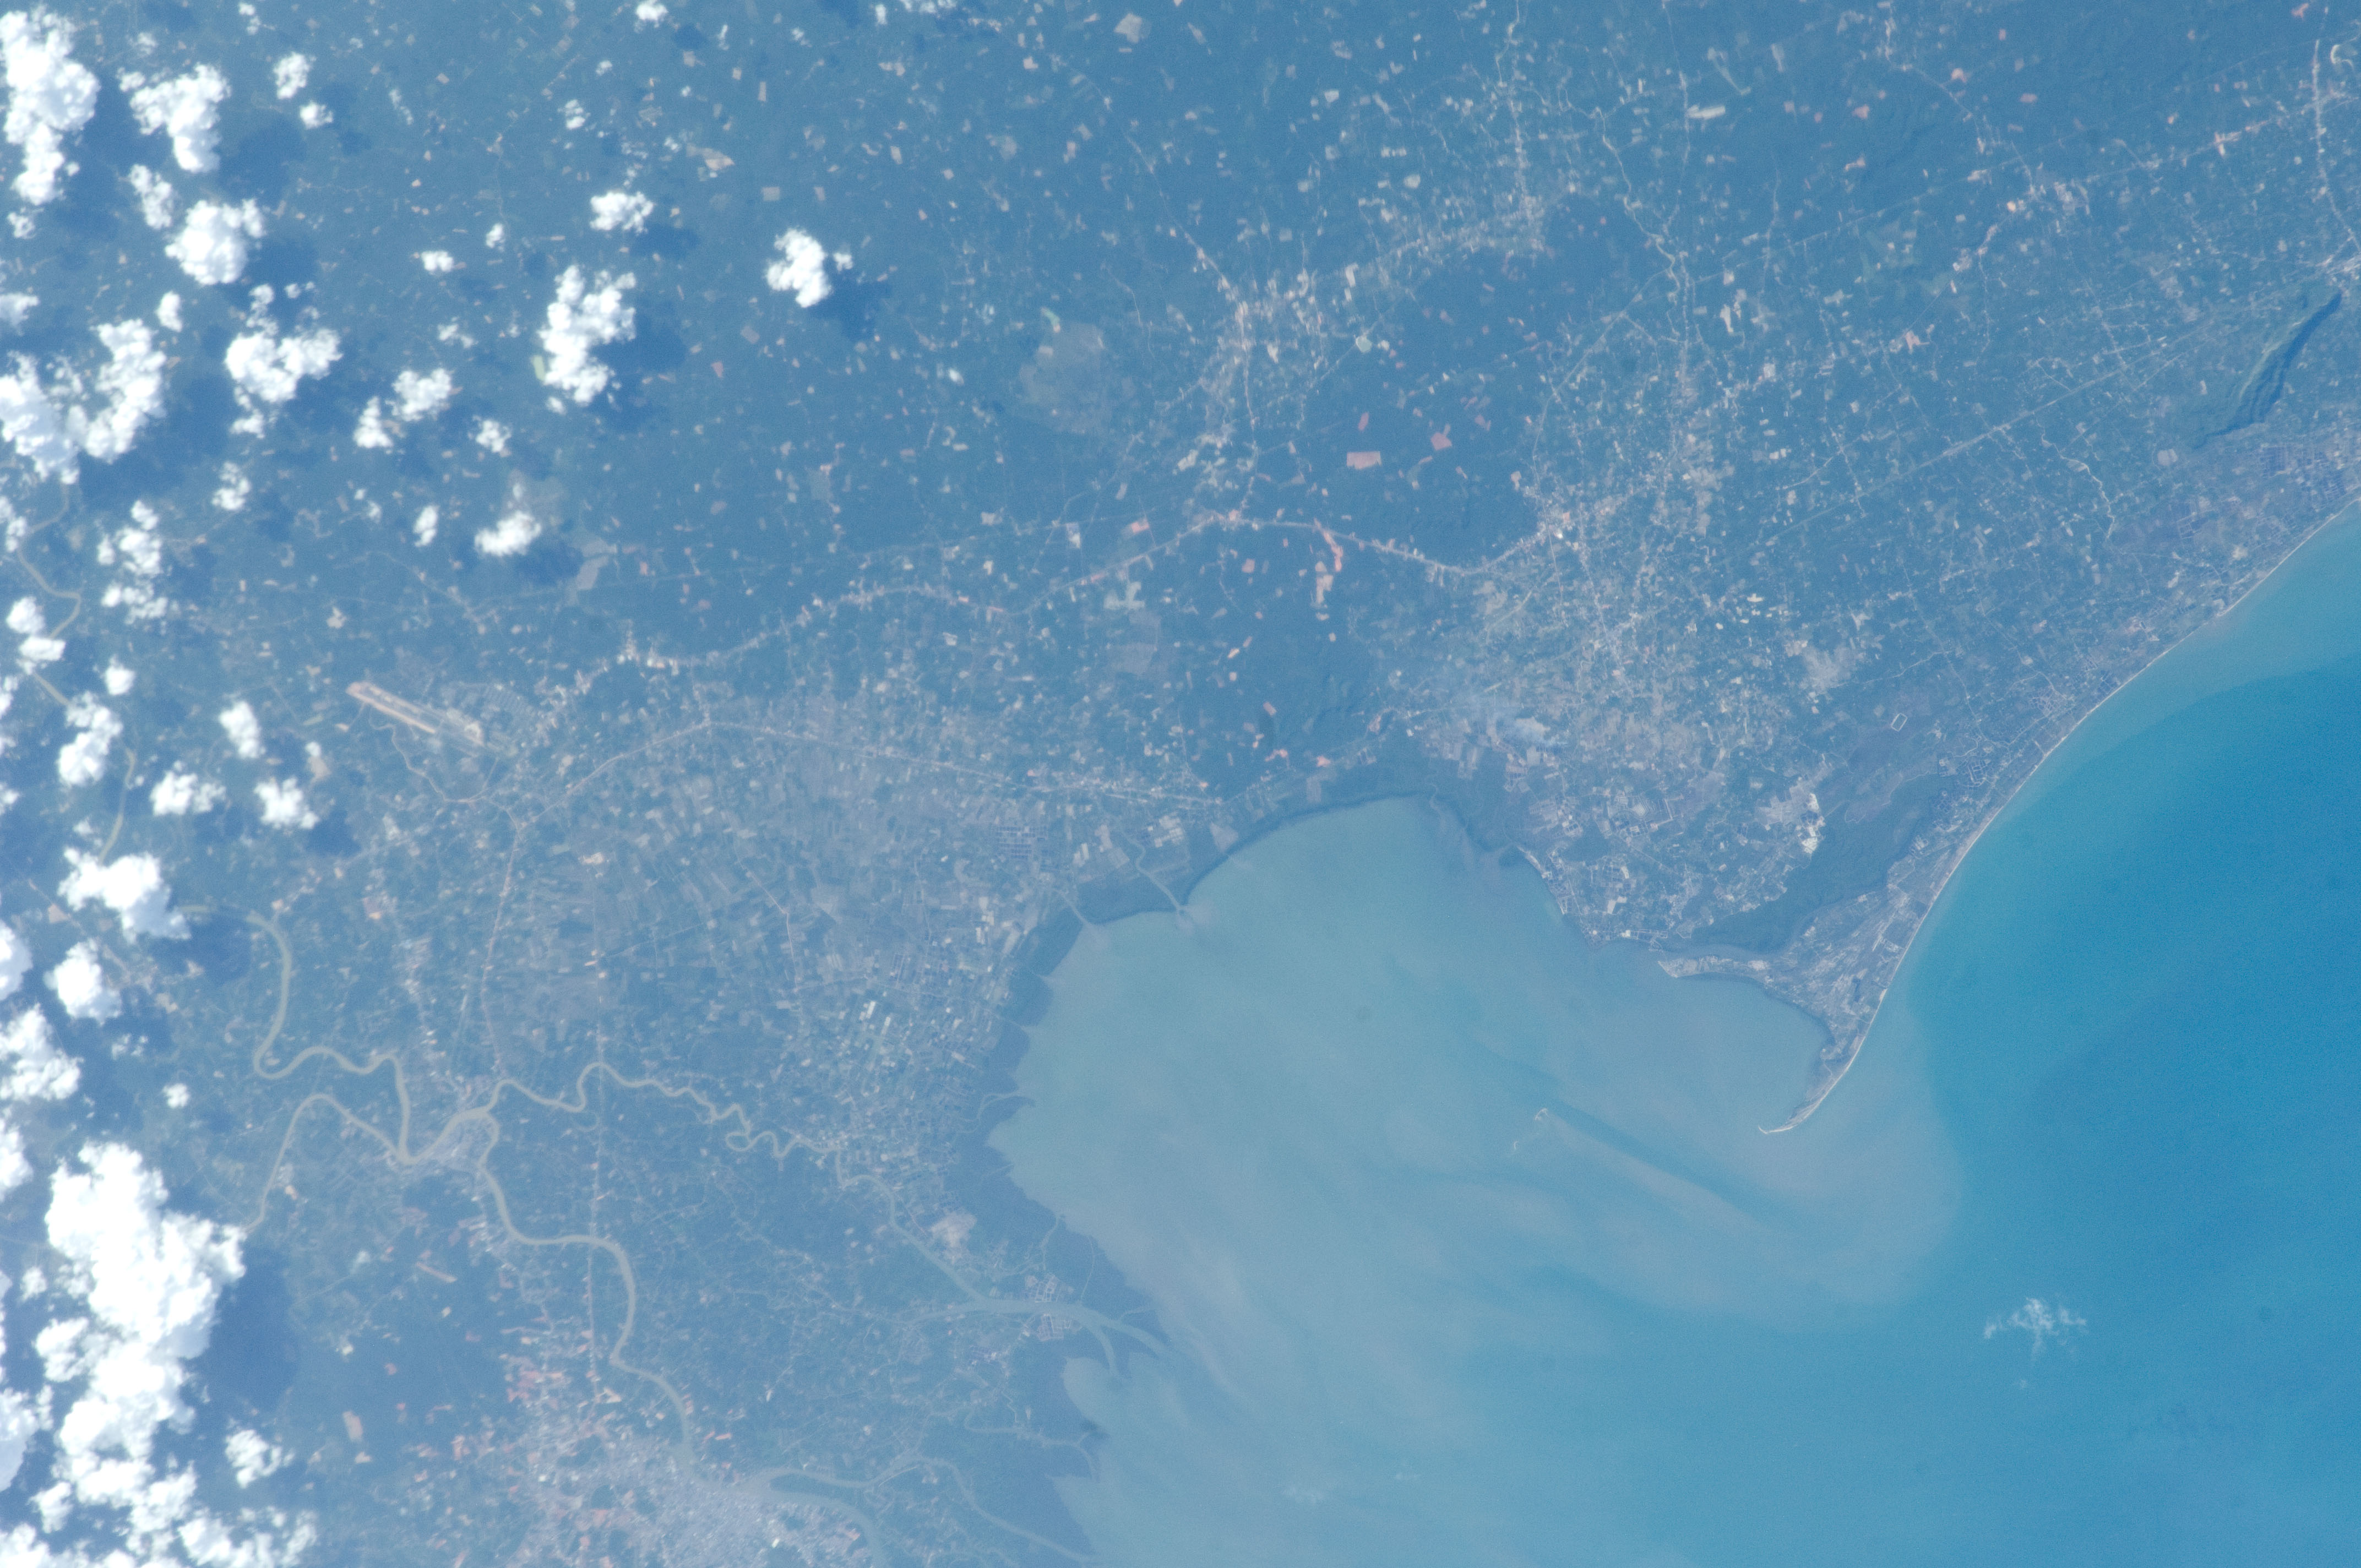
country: THAILAND
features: SURAT THANI INTERNATIONAL AIRPORT (VTSB),PHUNPHIN RIVER,NIYOM BEACH,SURAT THANI THAILAND
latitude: 9.3
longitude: 99.2
